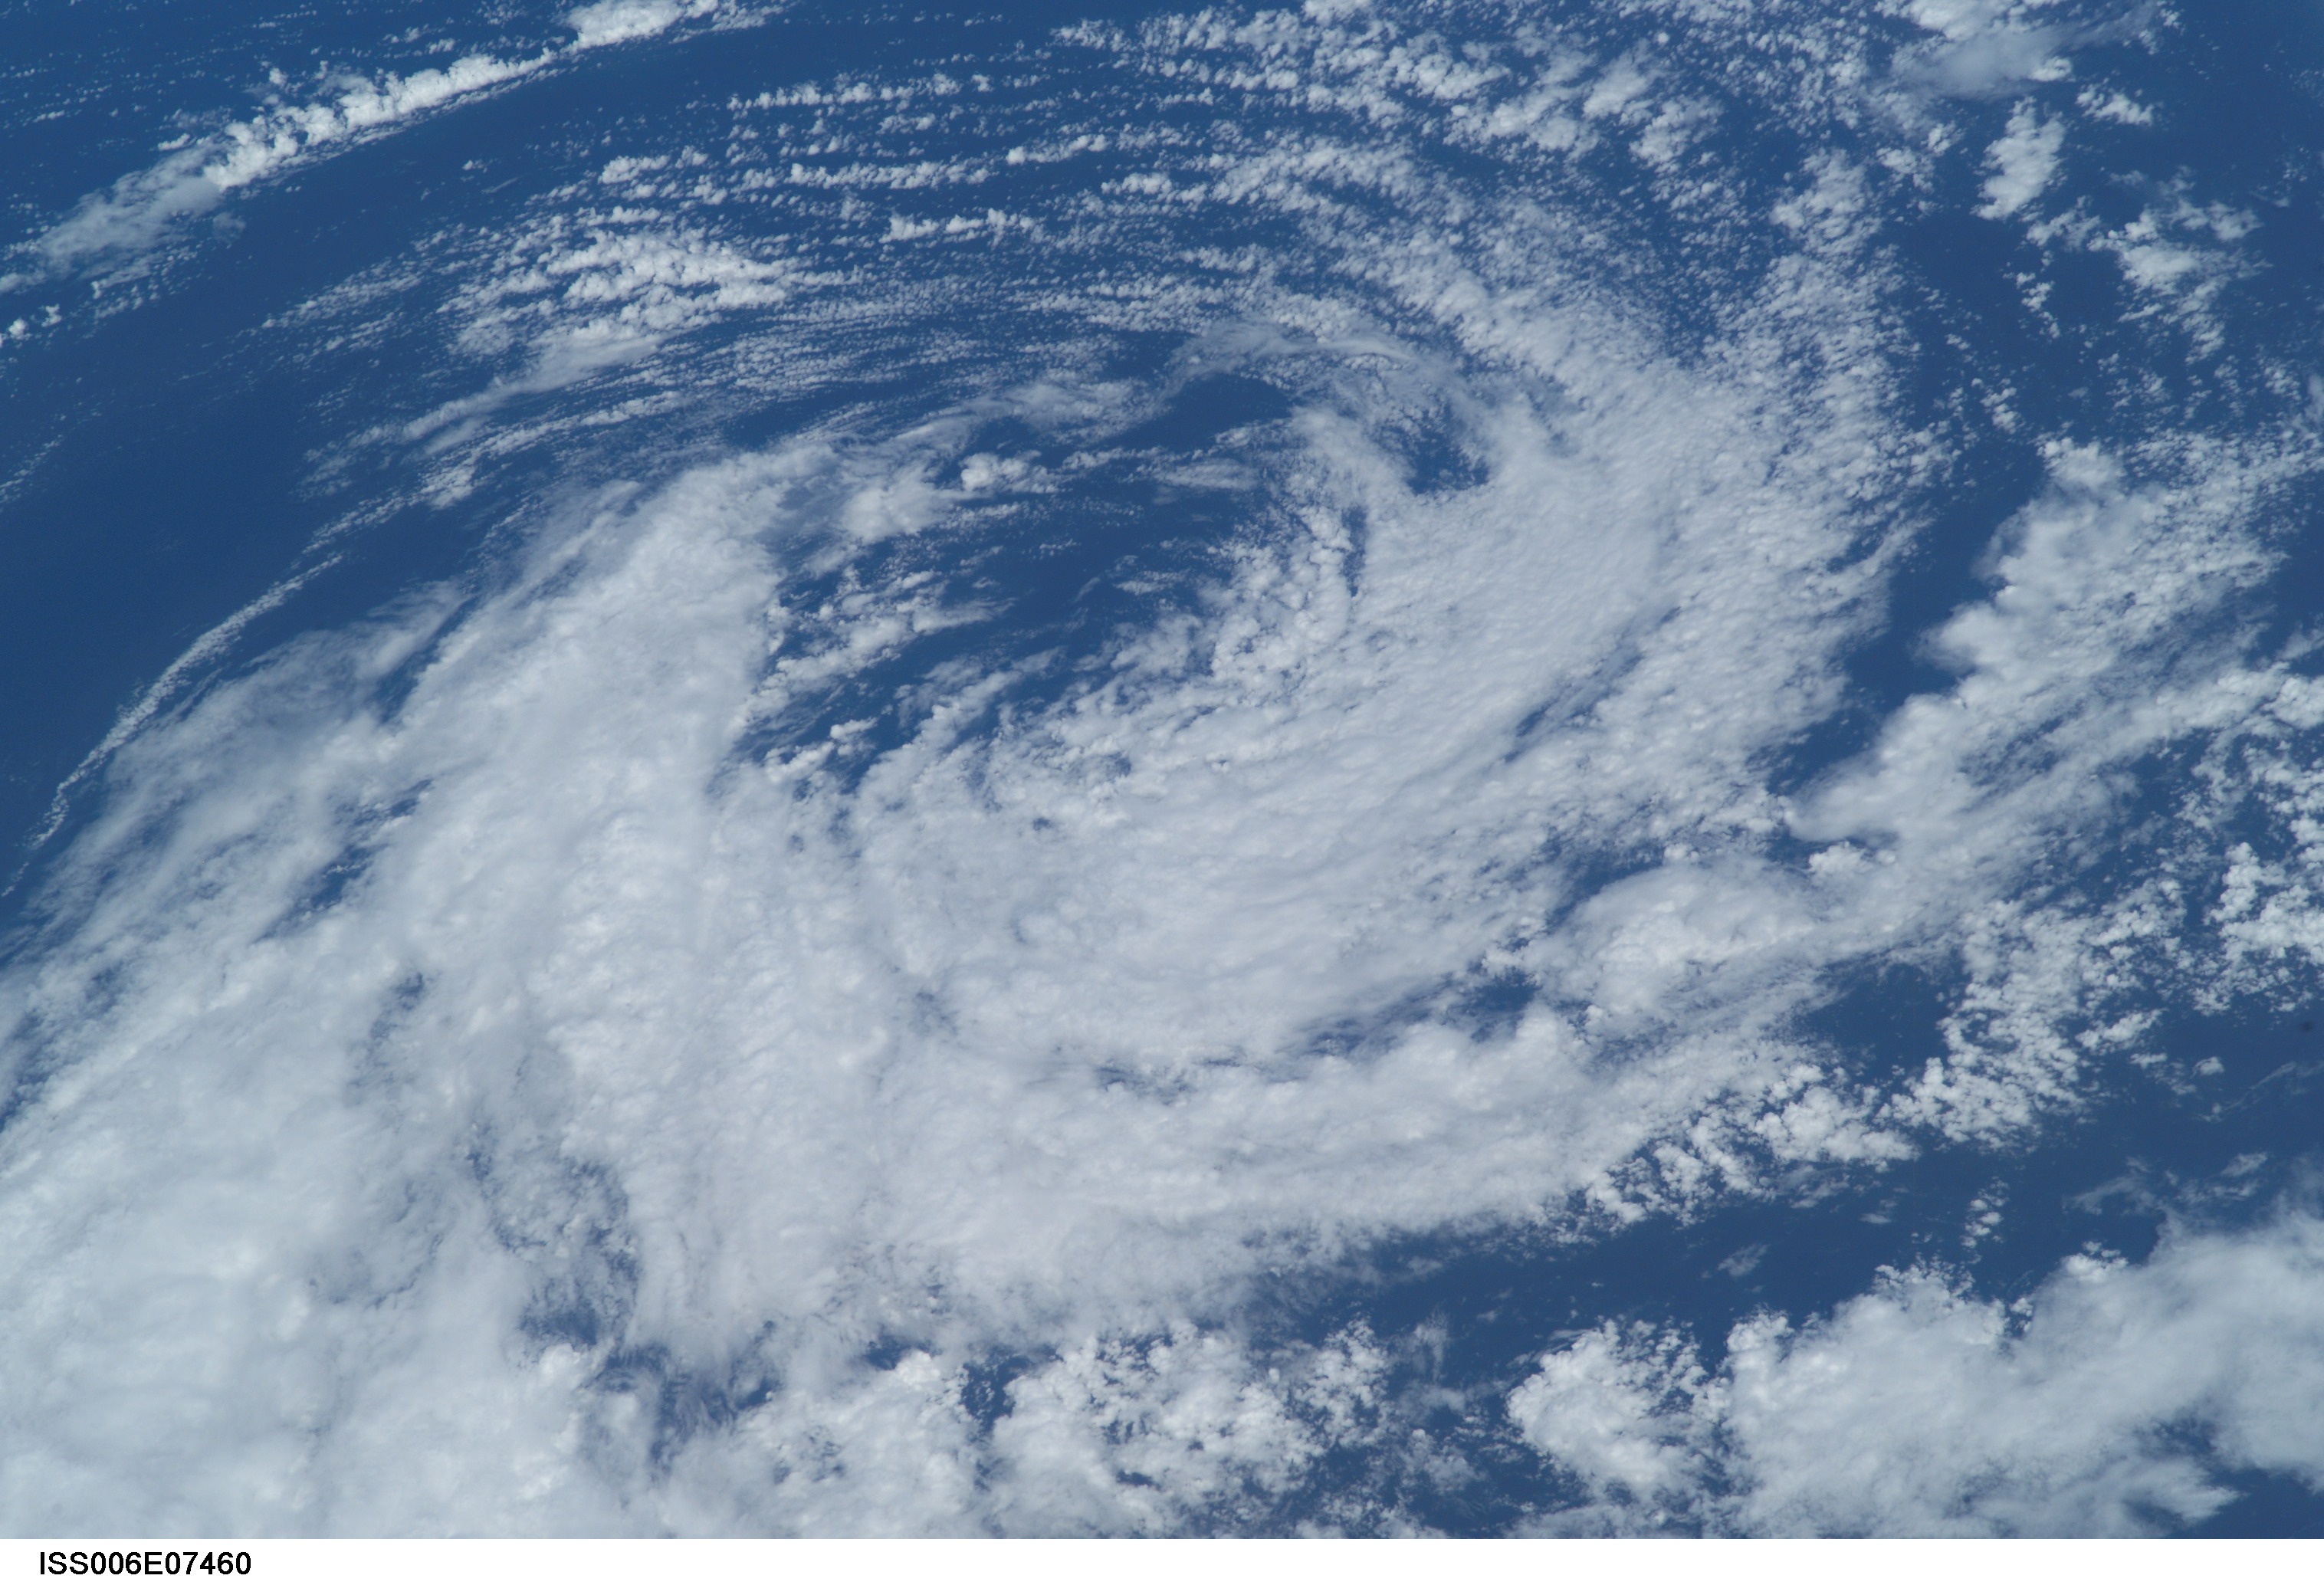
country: CORAL SEA
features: CLOUD VORTEX
